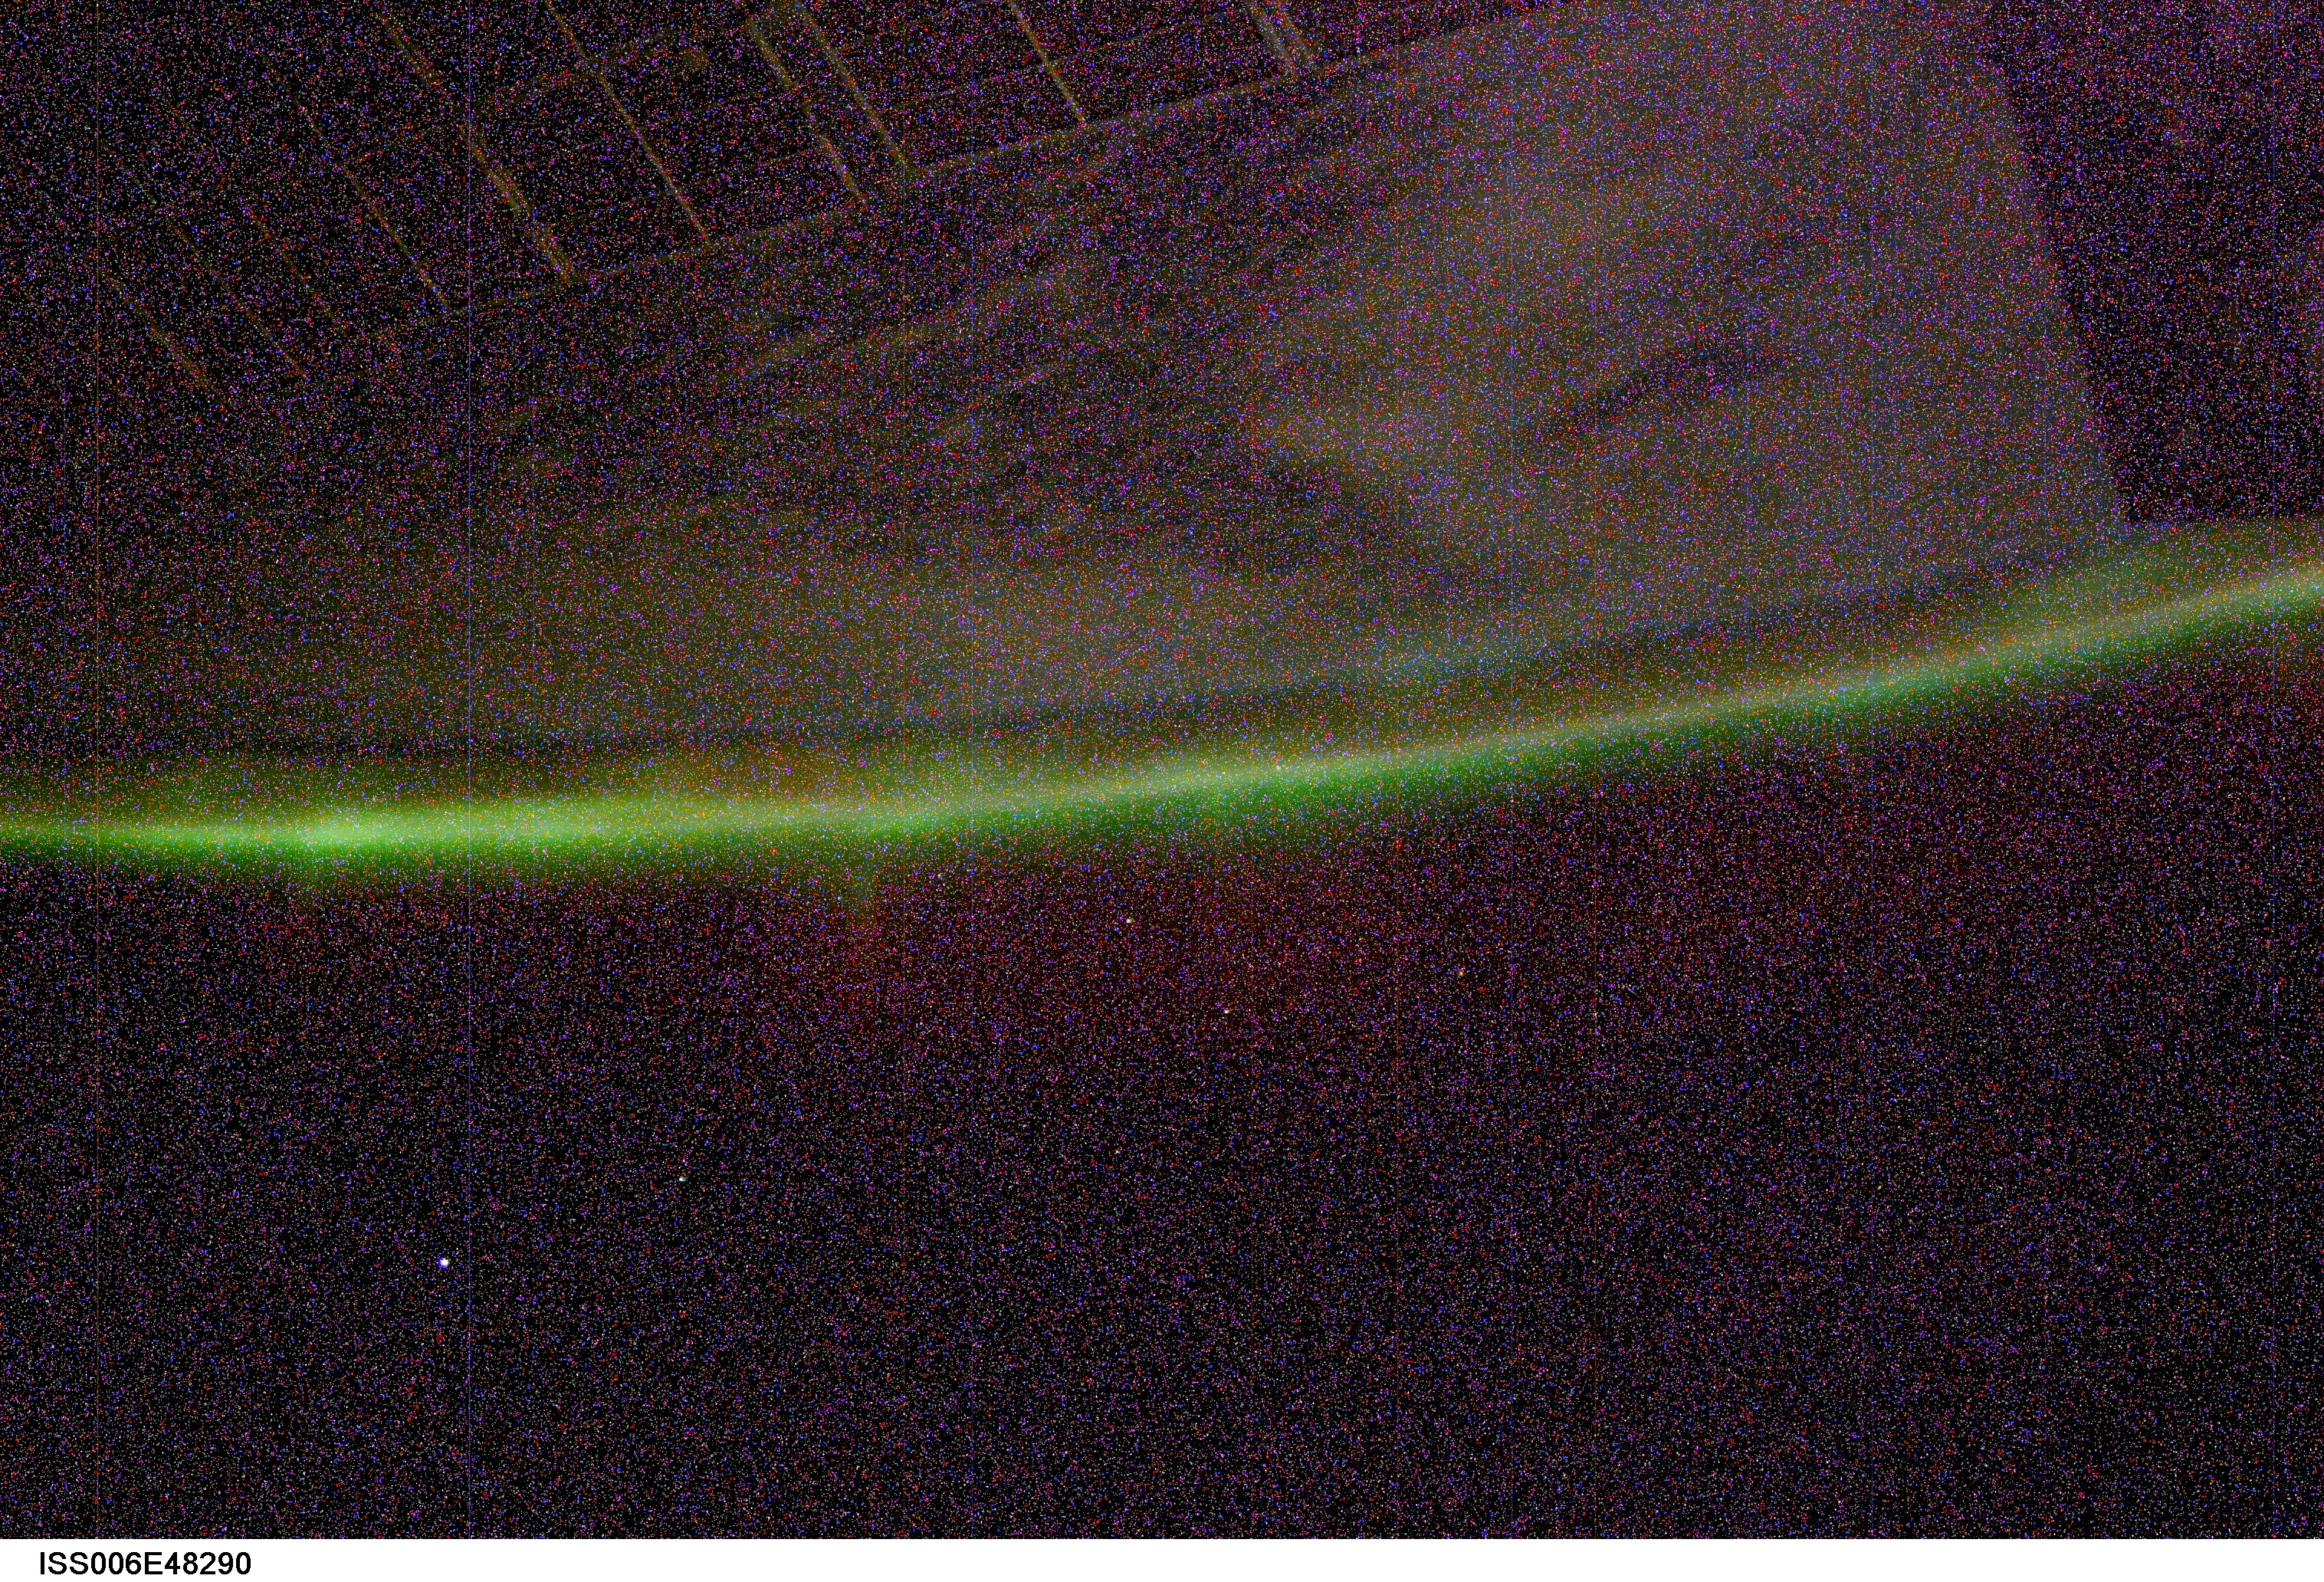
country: AURORA
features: AURORA AUSTRALIS, ISS, STARS
